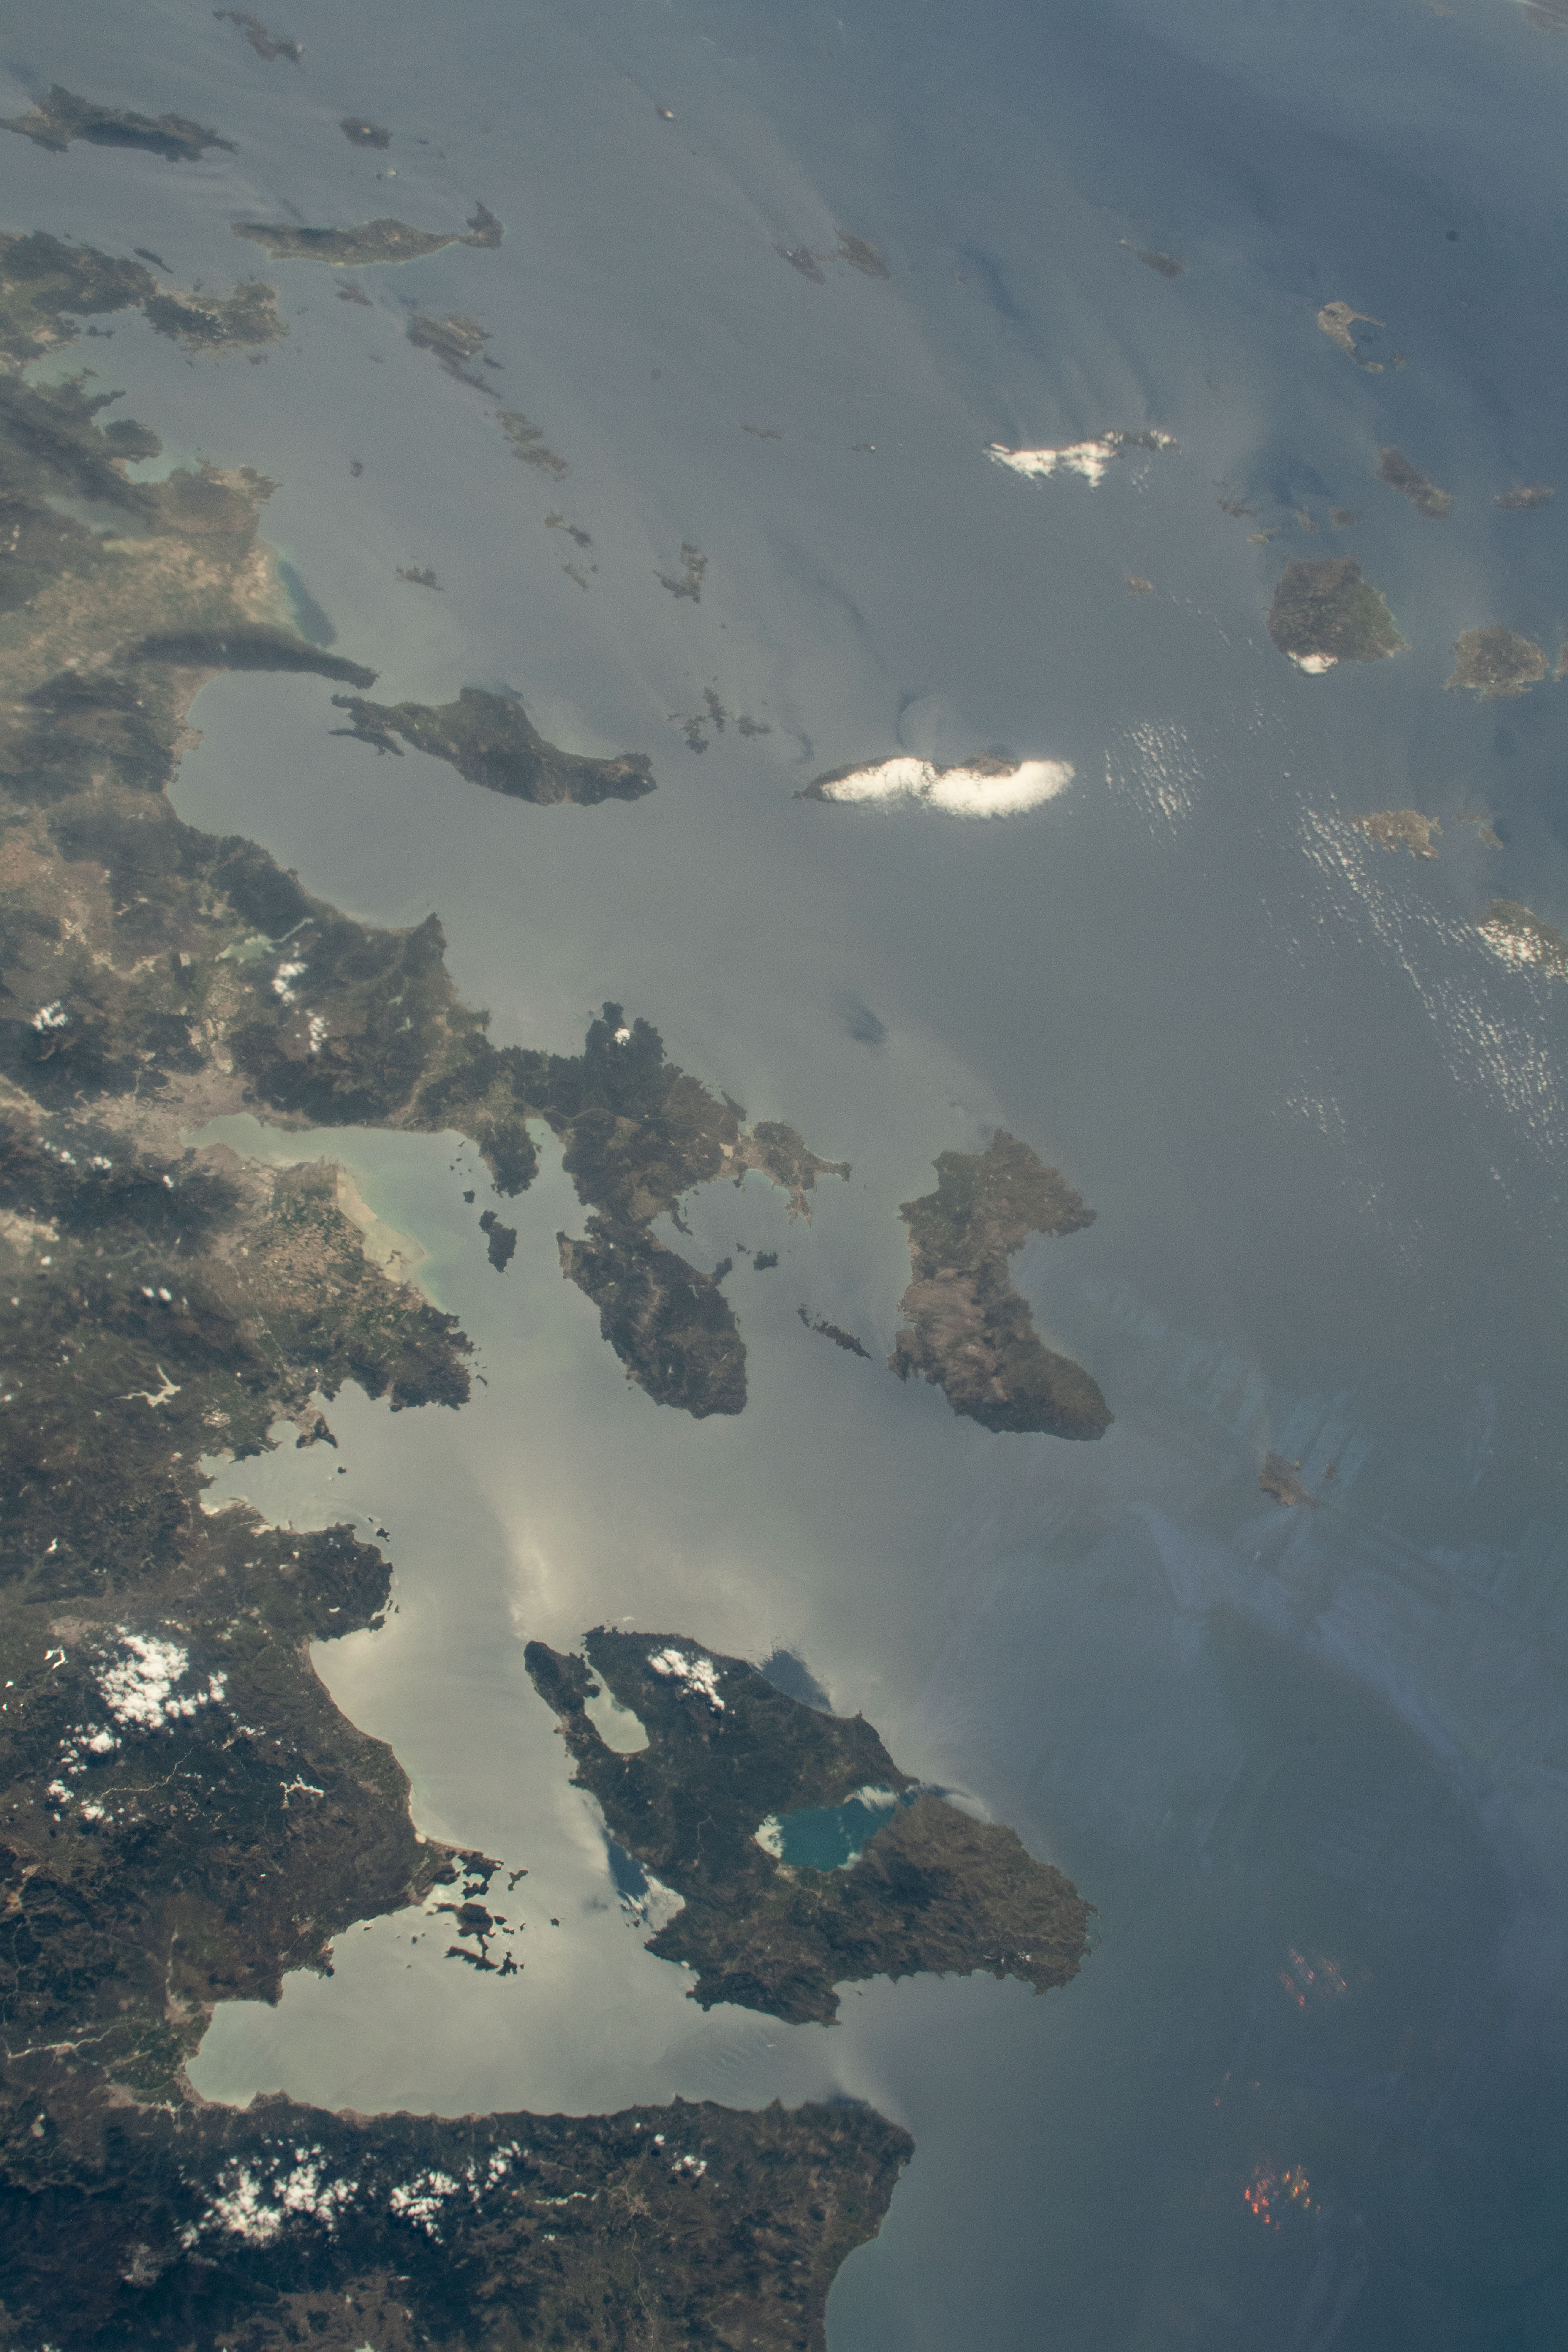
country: TURKEY
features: AEGEAN SEA, LESVOS, CHIOS CITY OF İZMIR,TURKEY,AEGEAN SEA,CHIOS
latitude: 38.5
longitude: 26.5
